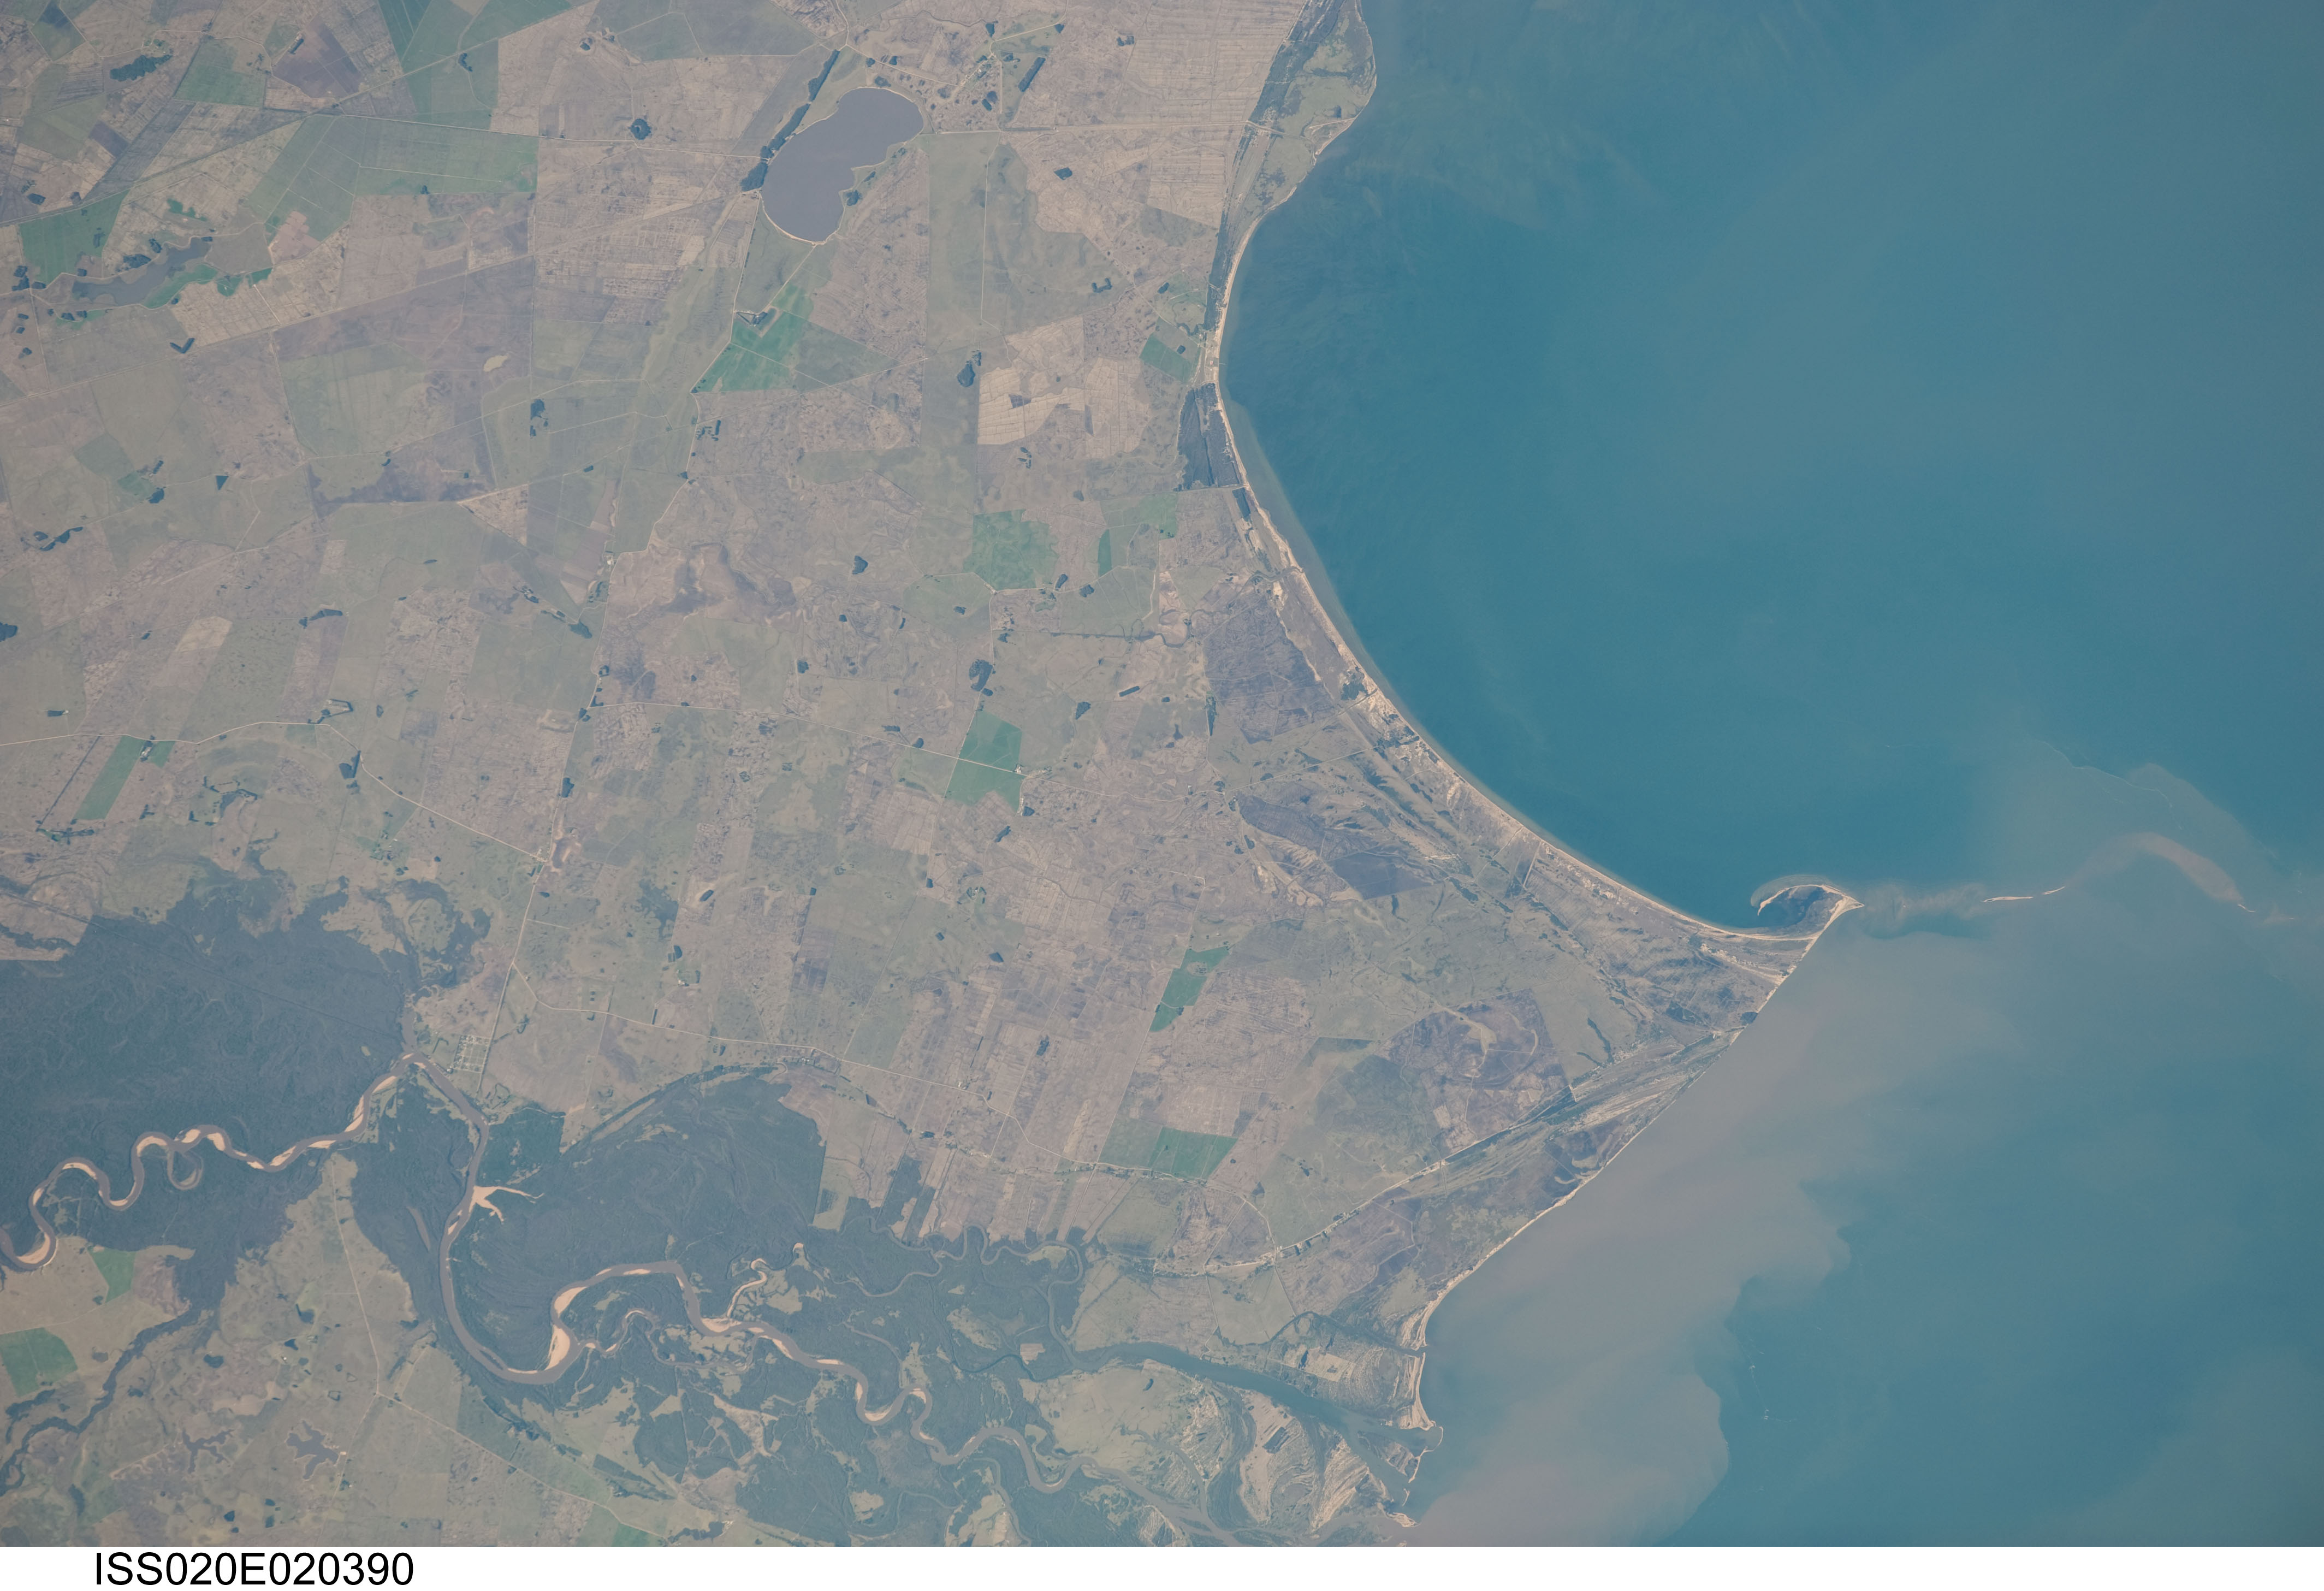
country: BRAZIL
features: LAGOA DOS PATOS,CAMAQUA RIVER,ESTRELA BRAZIL
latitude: -31.2
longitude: -51.7
